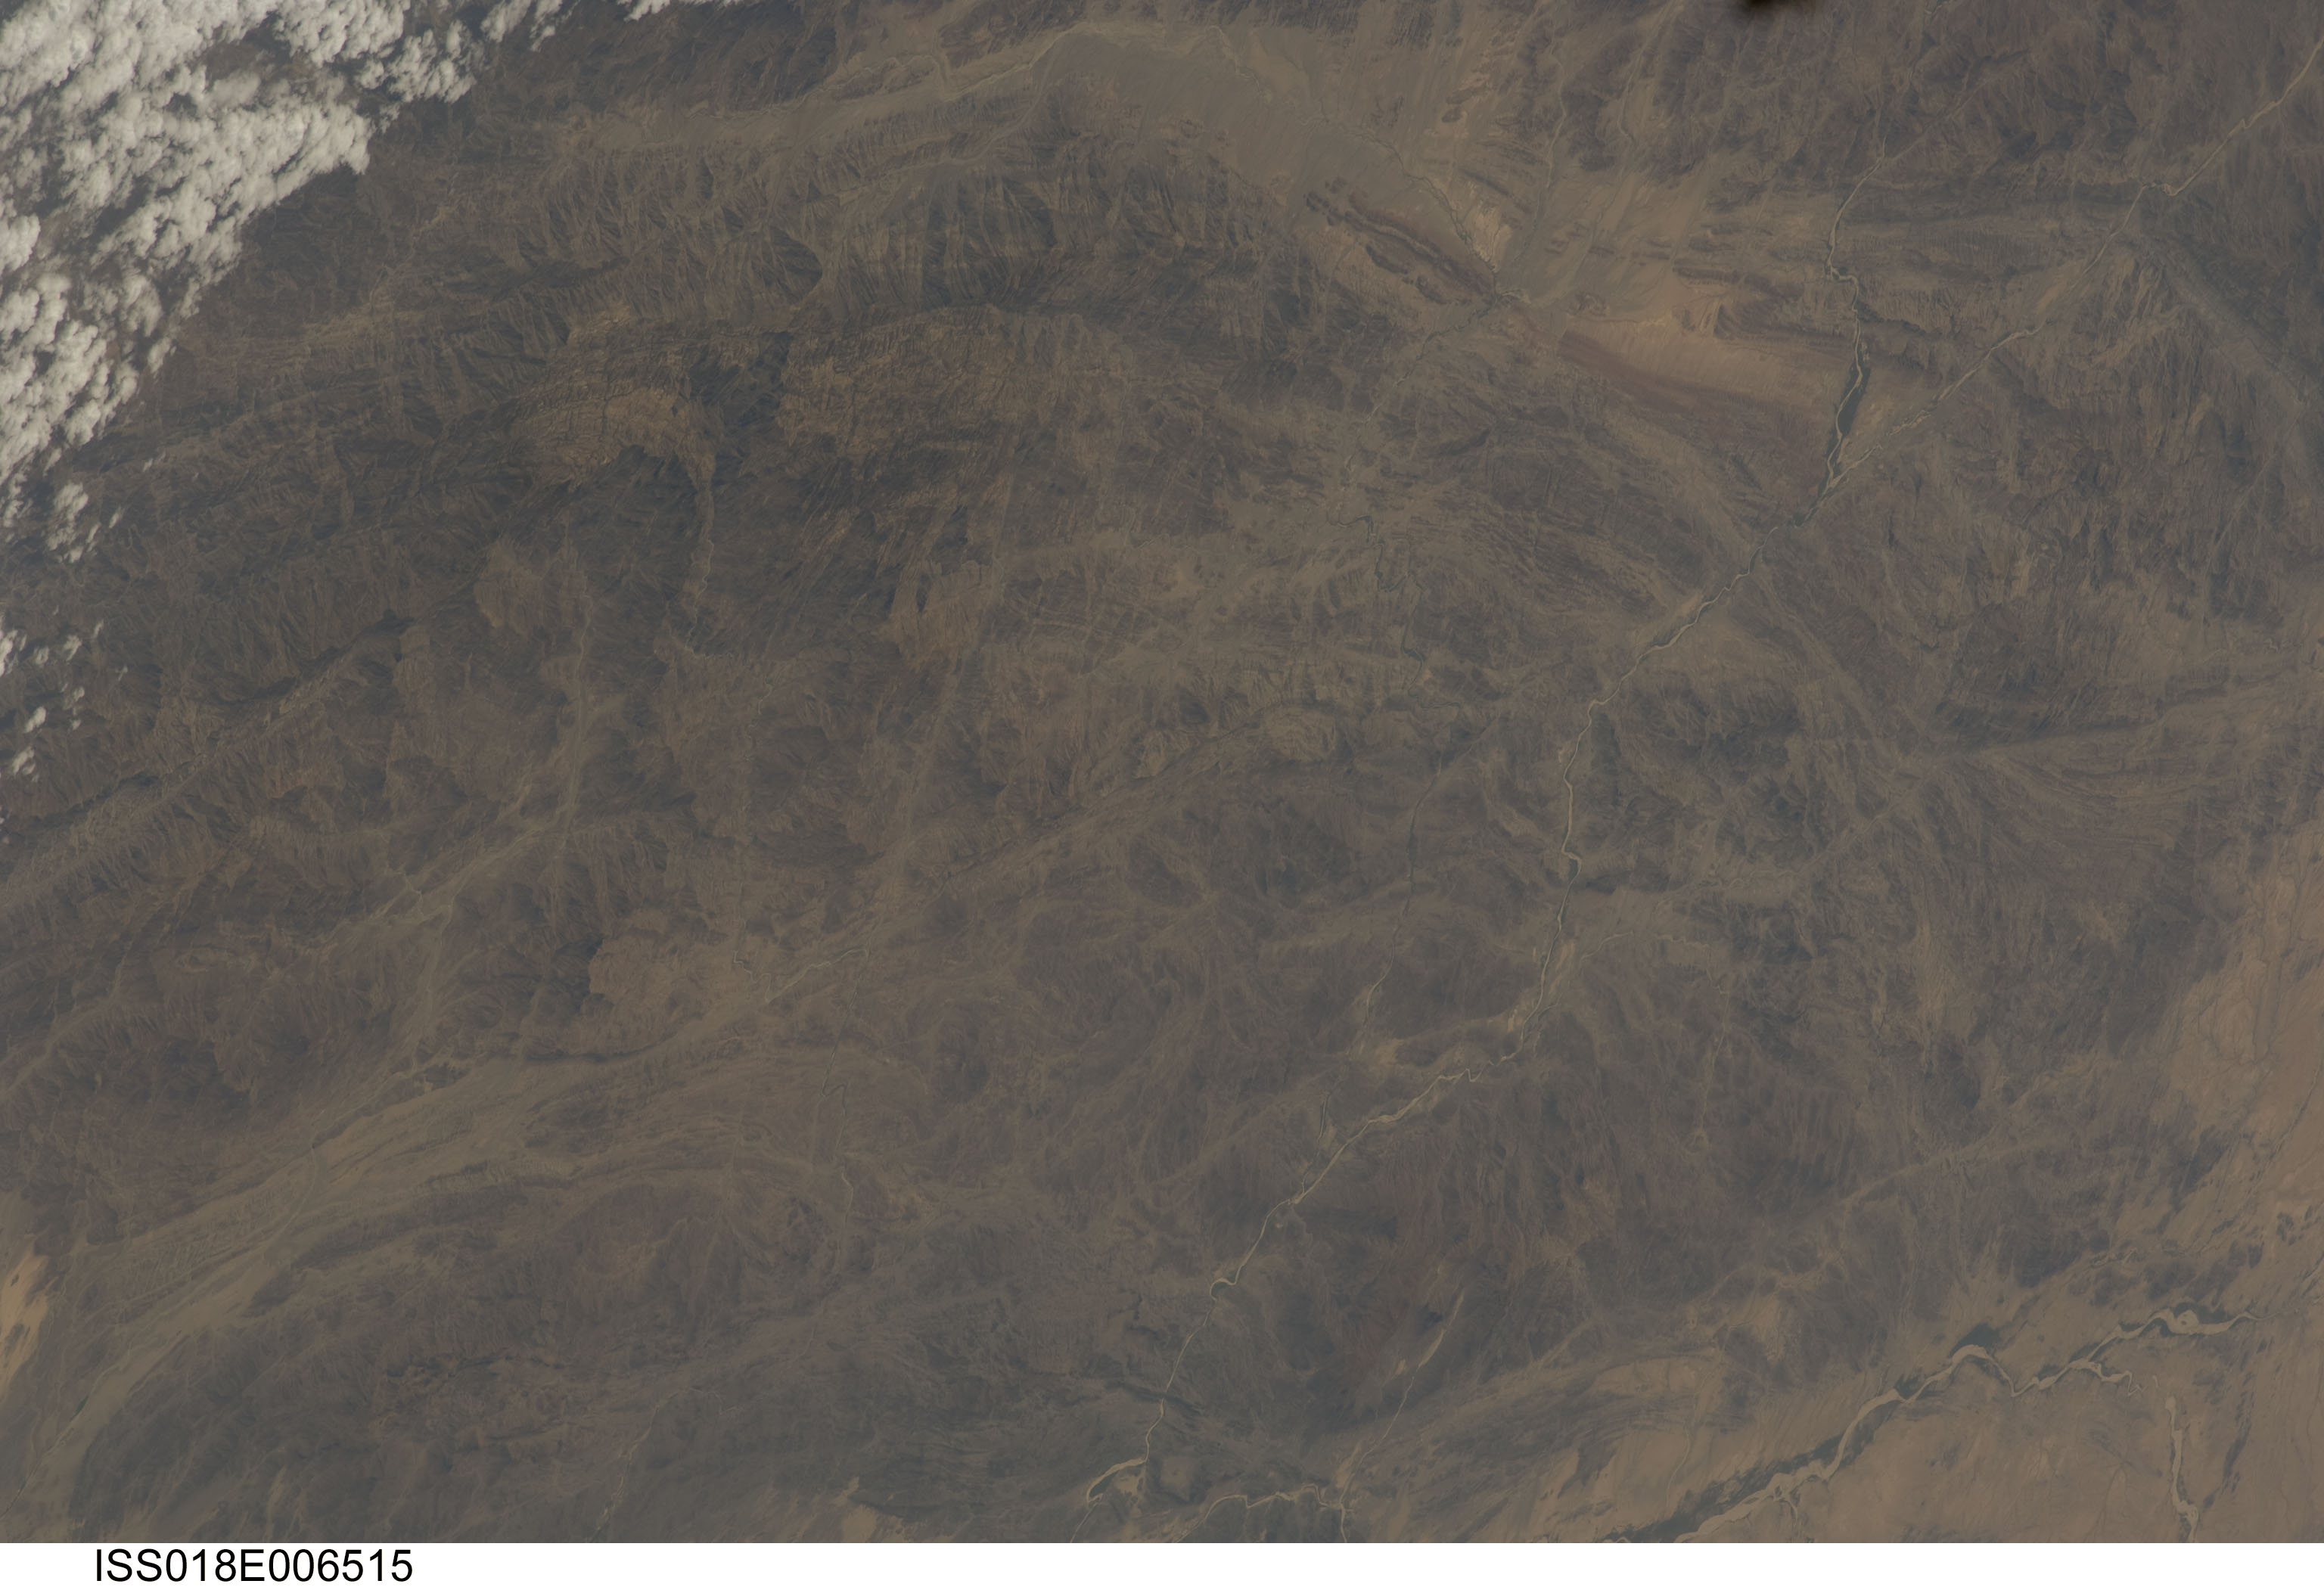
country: ERITREA
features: ARGADOM MOUNTAIN, GADAB MOUNTAIN, ECHIT MOUNTAIN
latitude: 17.1
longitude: 37.8
